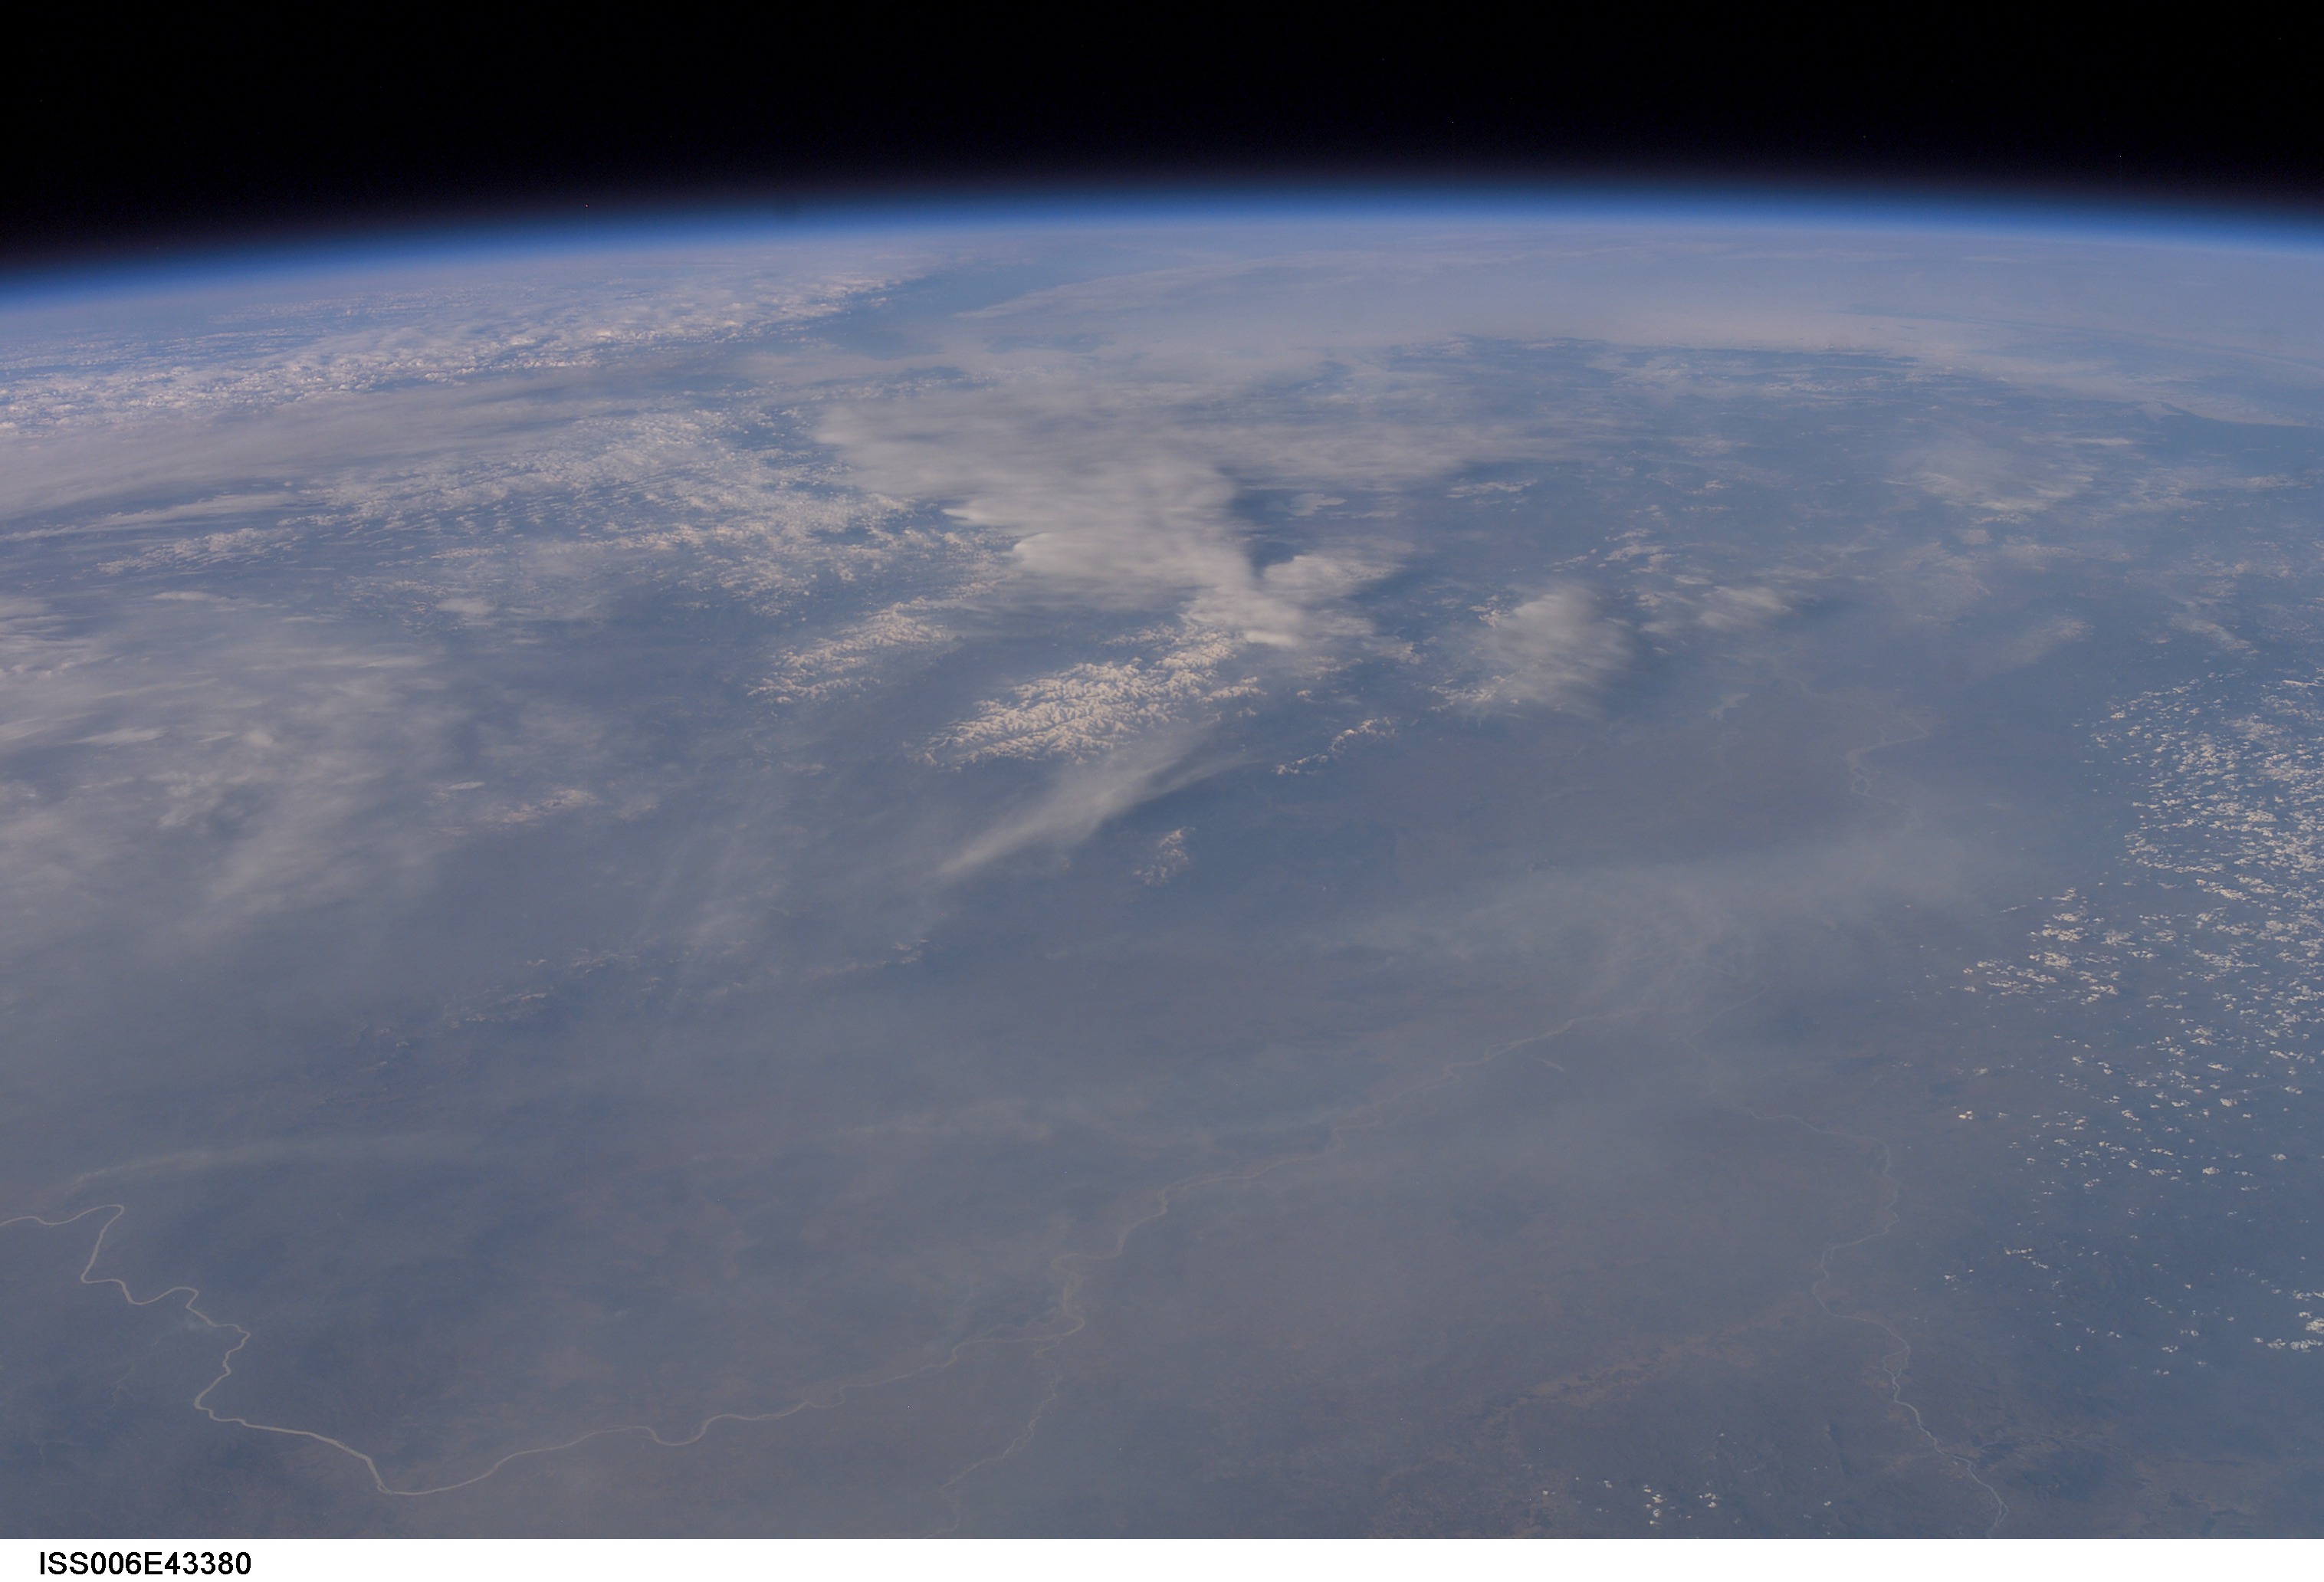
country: RUSSIAN FEDERATION
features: AMUR R., SONGHUA R., USSURI R., ATMOSPHERIC LIMB
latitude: 49.5
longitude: 134.5
